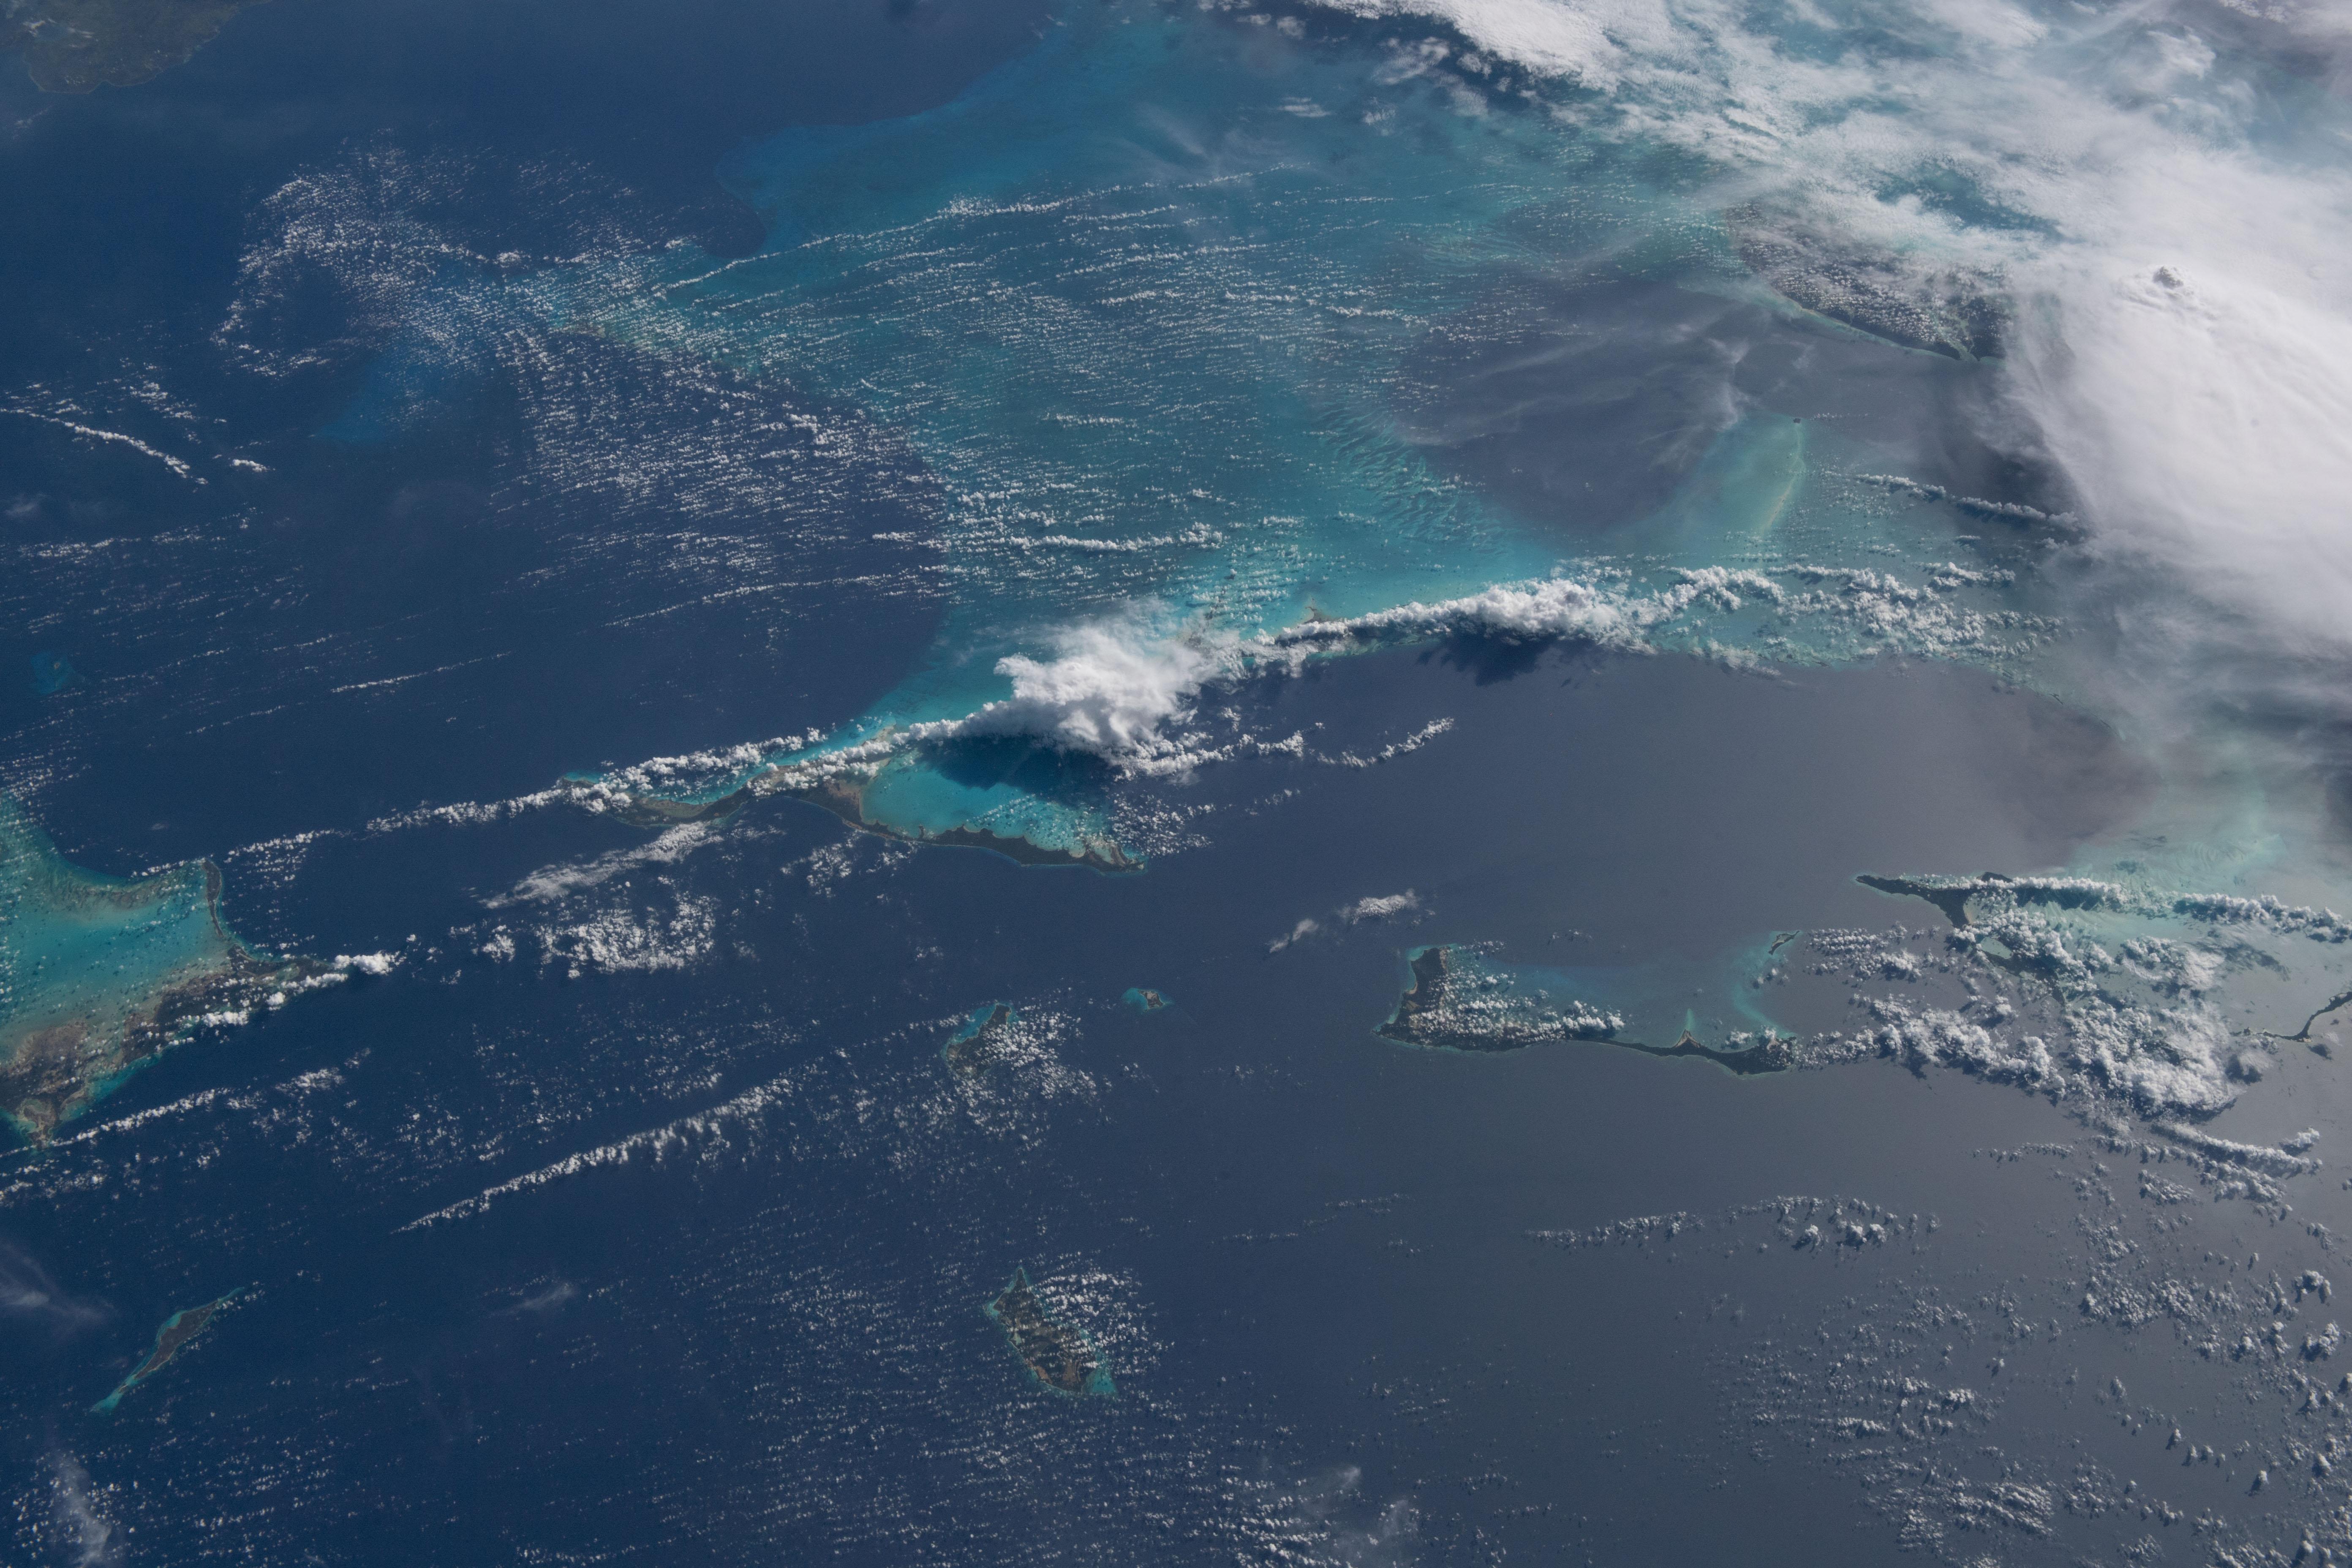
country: BAHAMAS
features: LONG ISLAND, CAT ISLAND, COCKBURN ISLAND, CROOKED ISLAND
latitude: 23.6
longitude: -75.4
